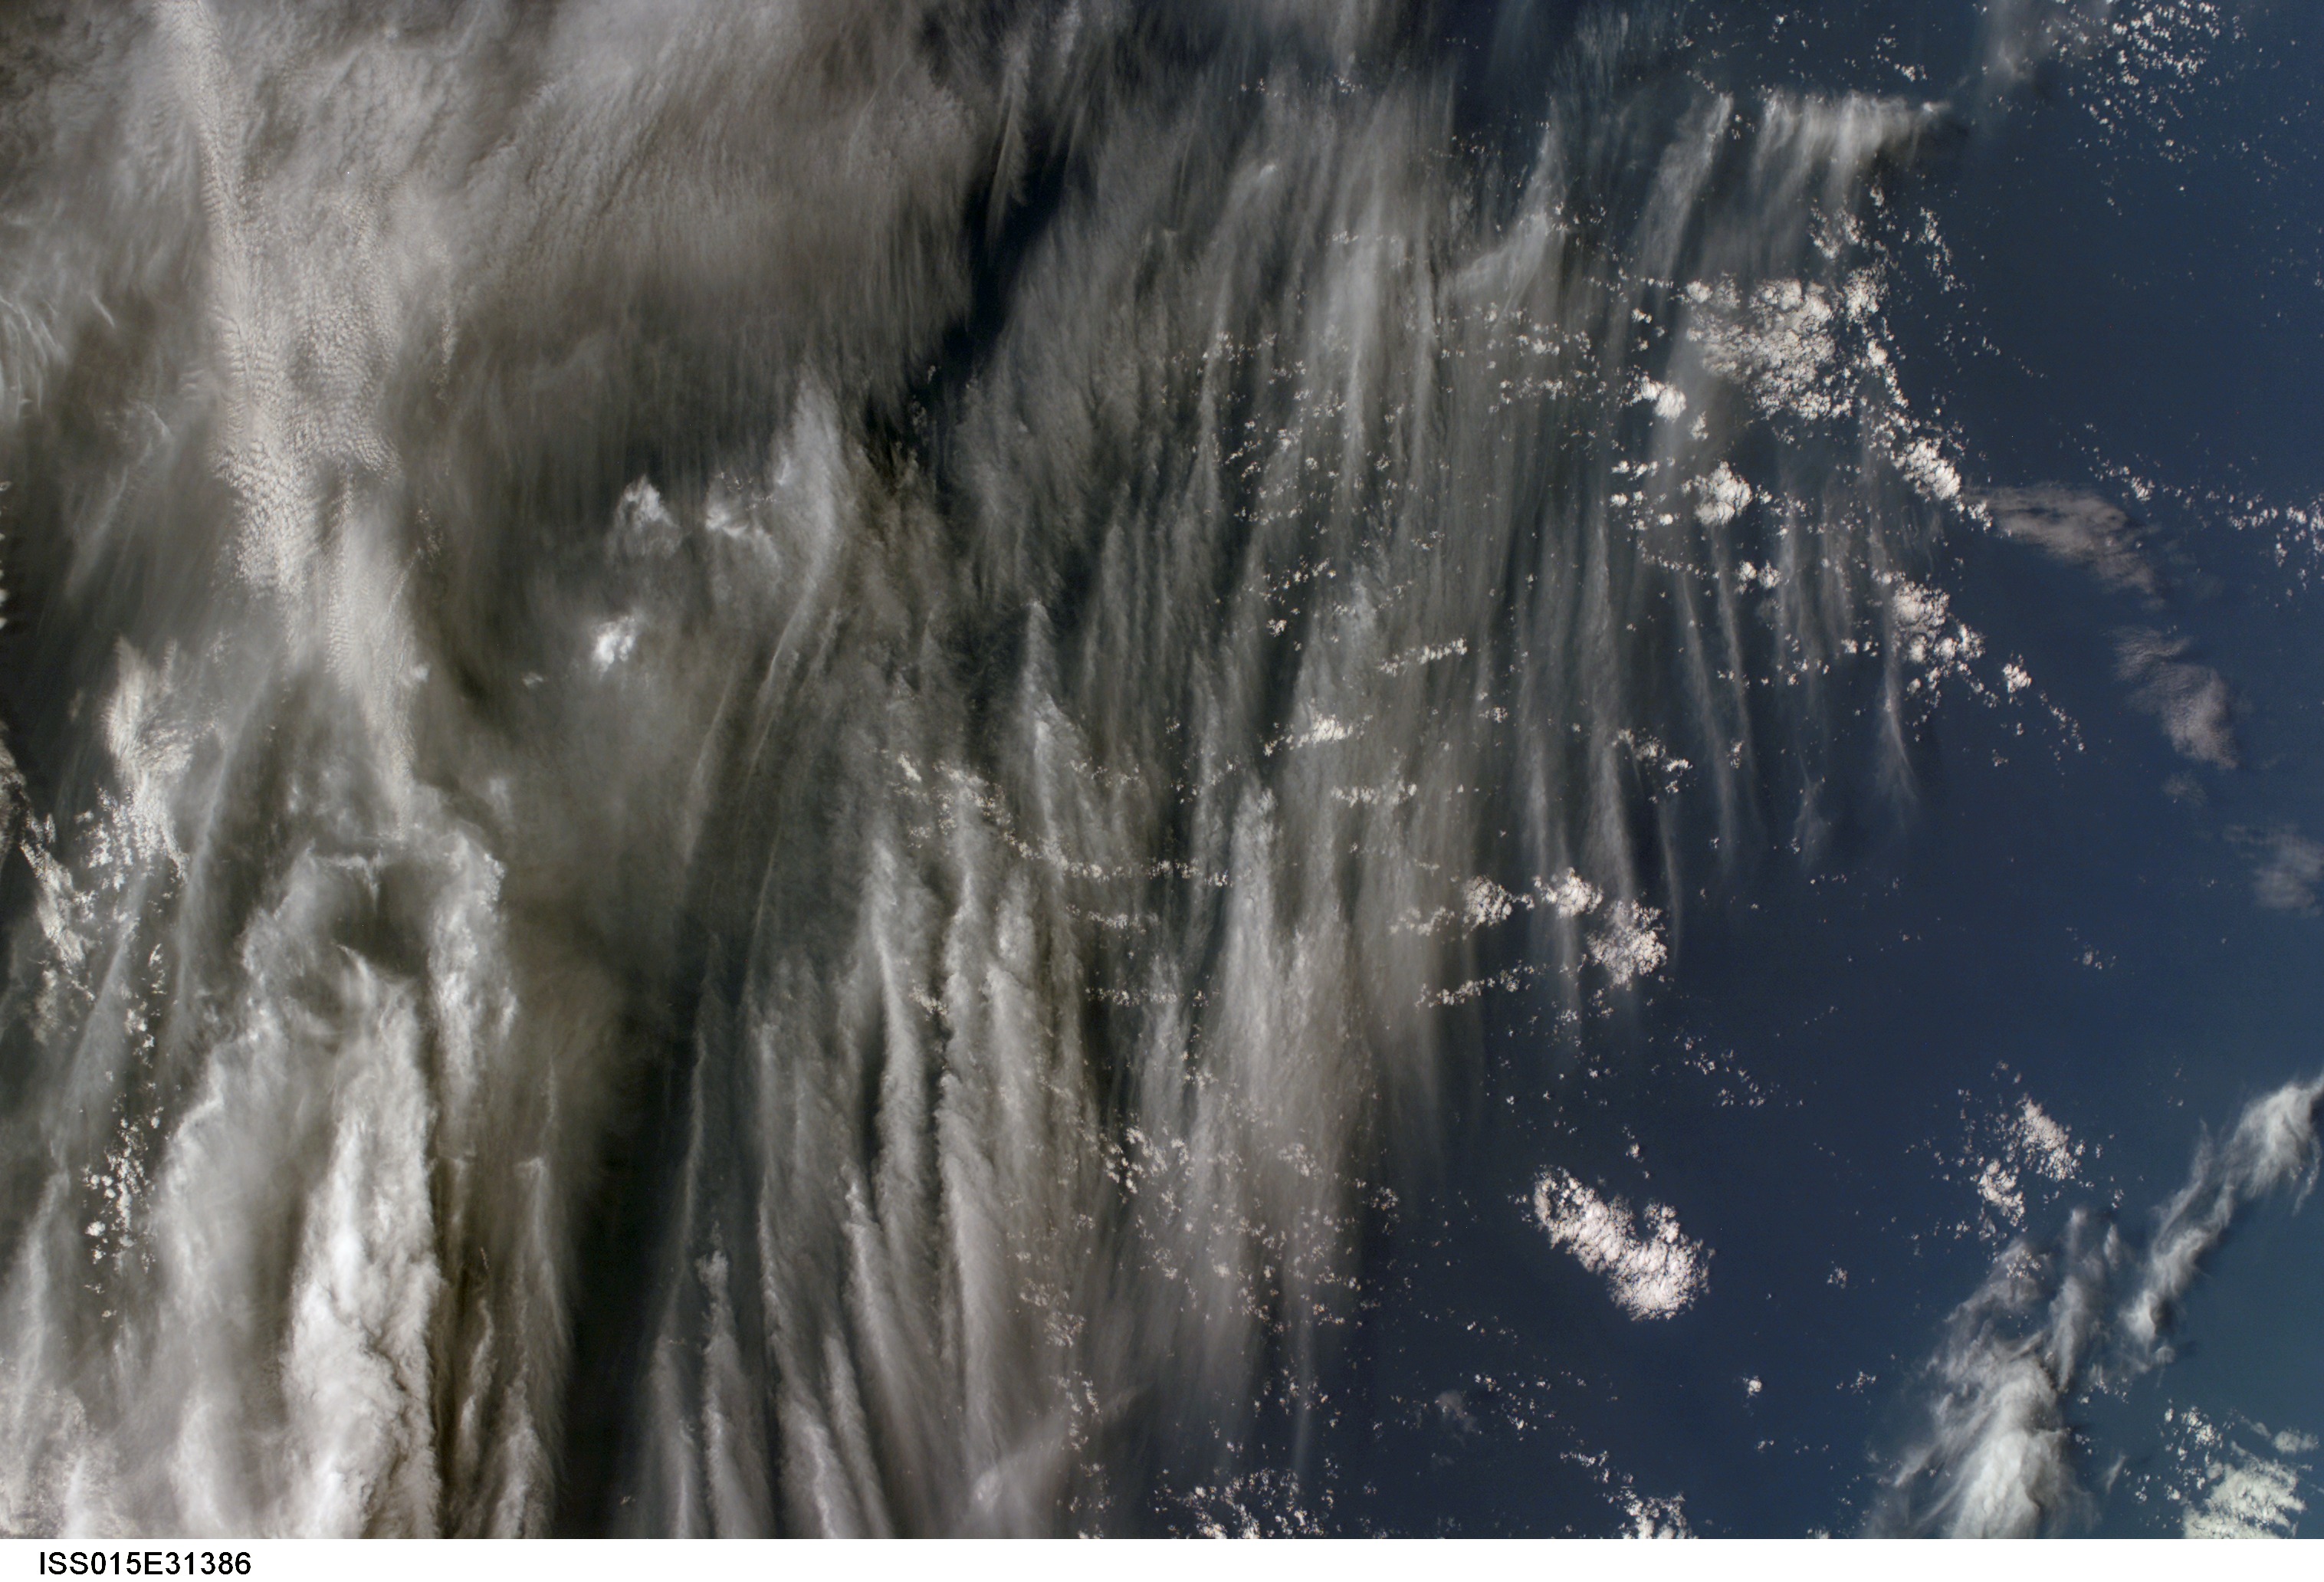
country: TASMAN SEA
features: SEA SURFACE, MULTILAYER CLOUDS
